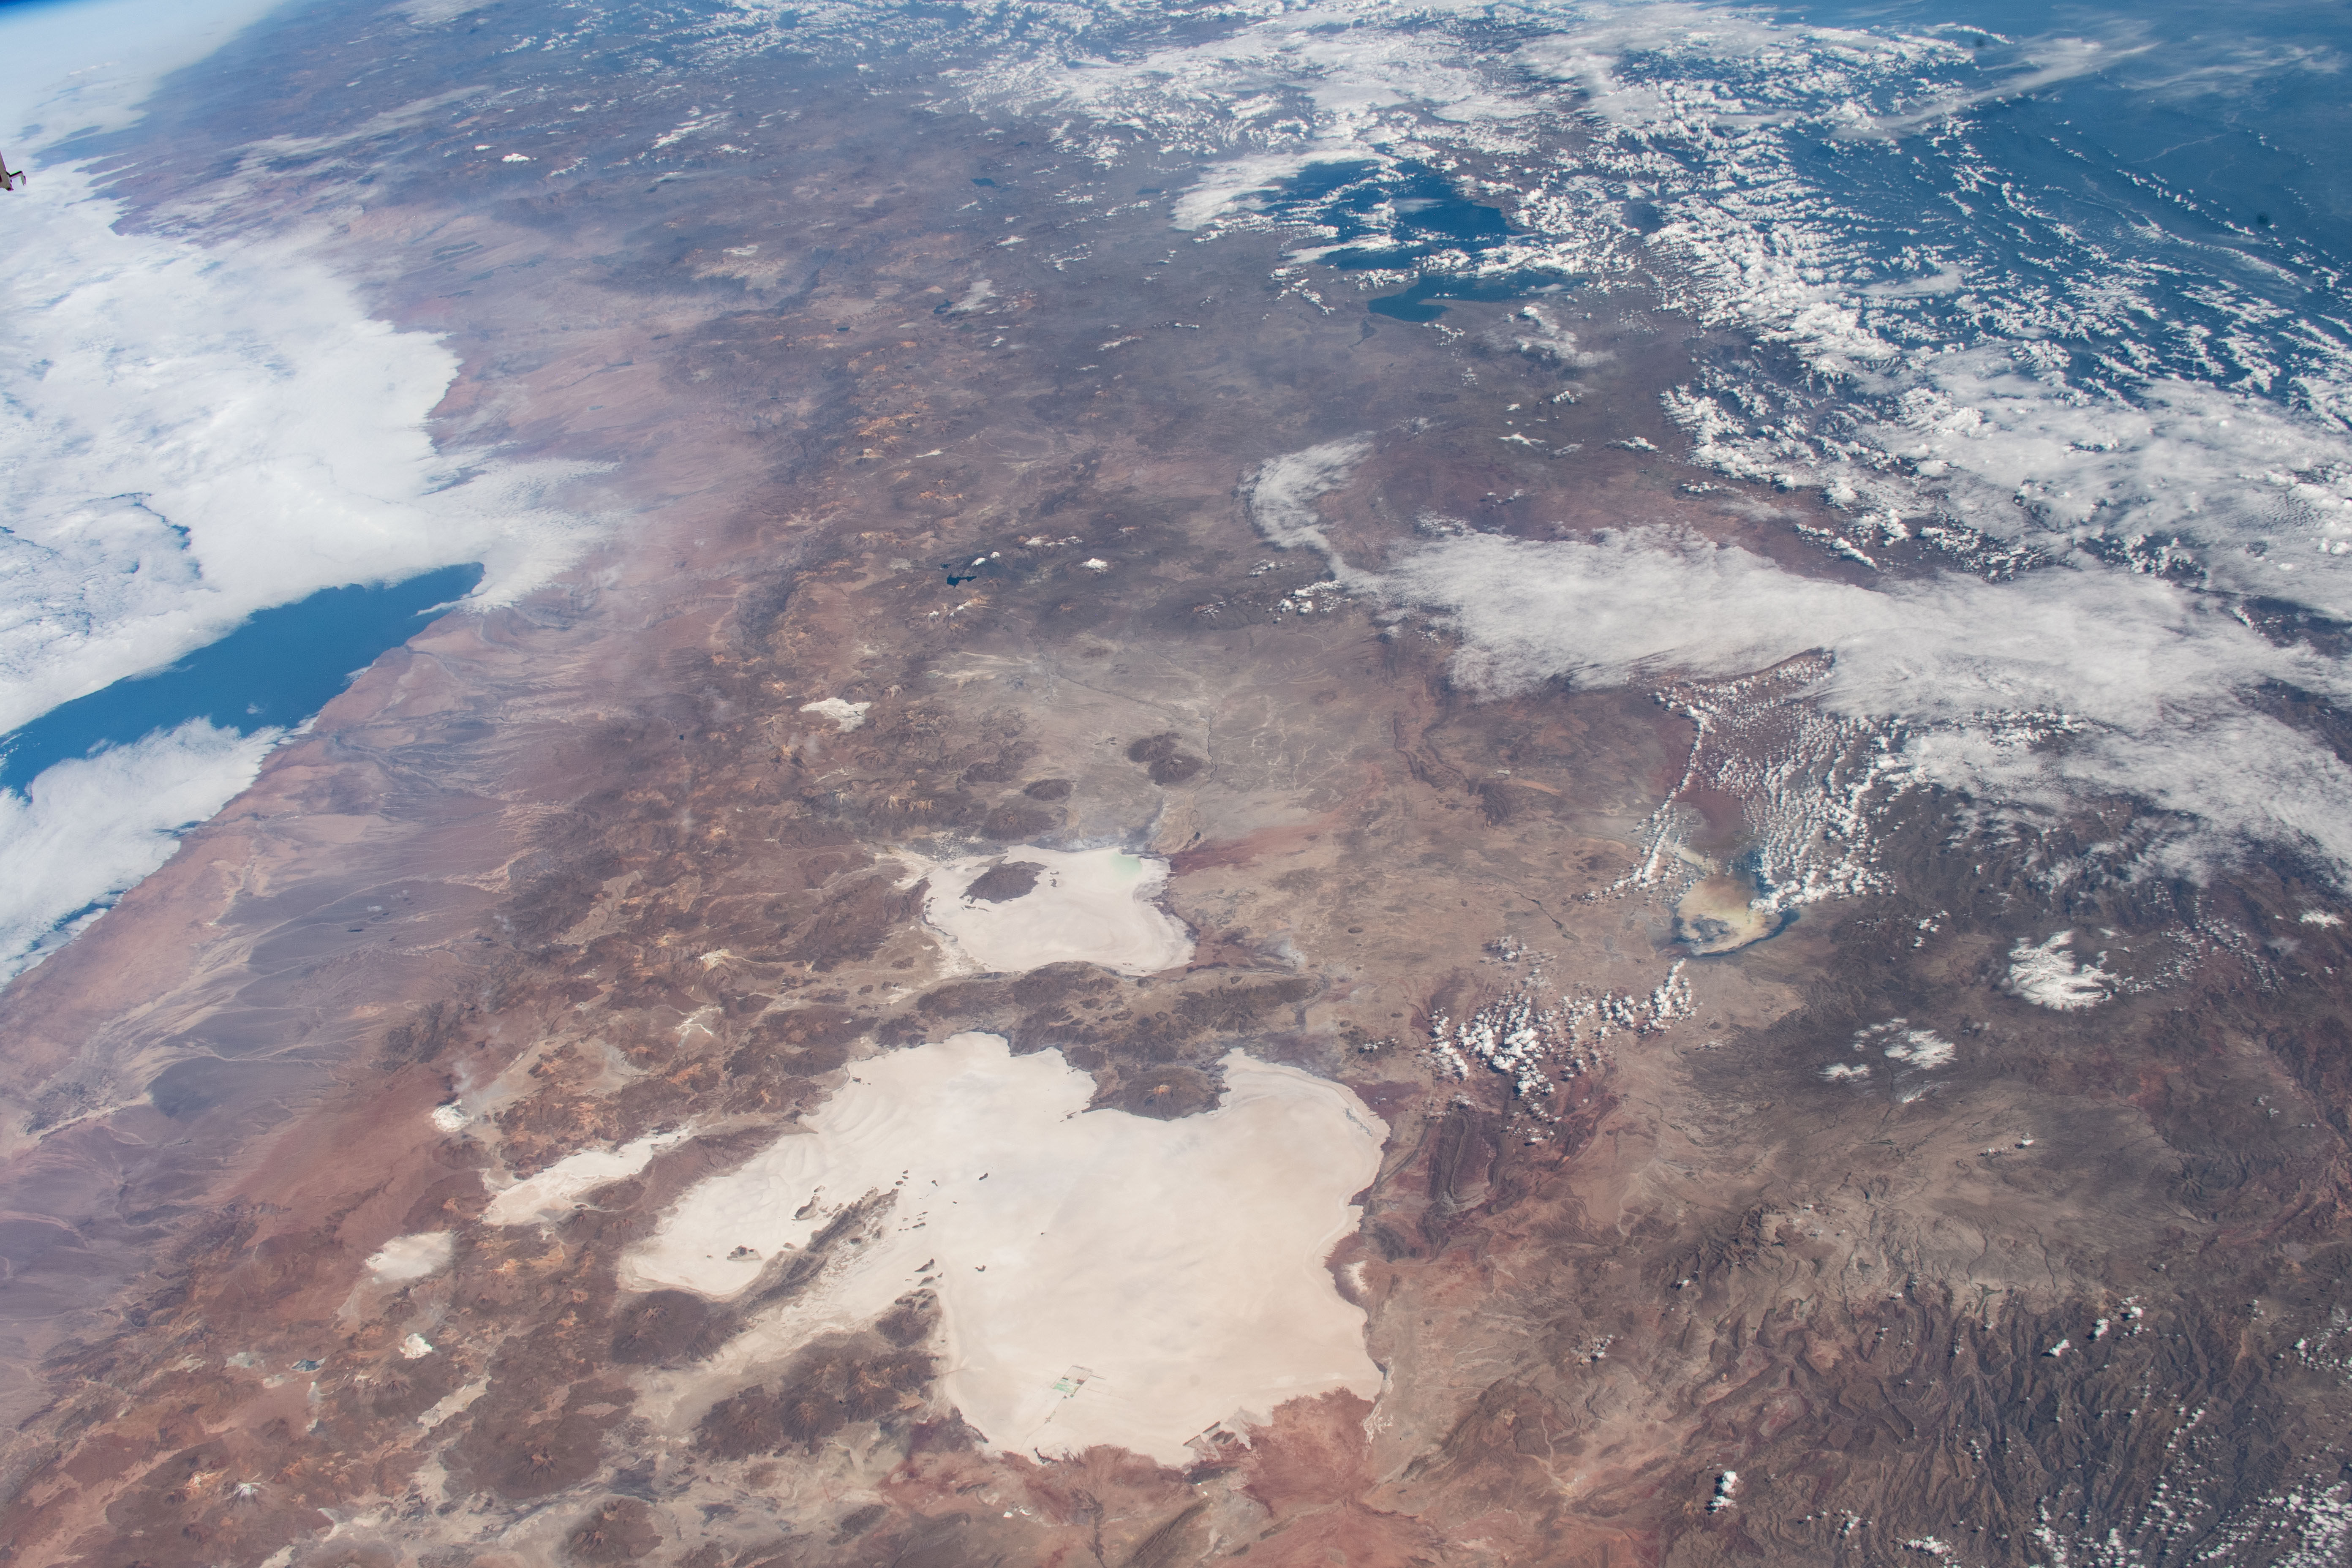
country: BOLIVIA
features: THE ANDES, SALAR DE UYUNI DESERT, CORDILLERA REAL MOUNTAINS, LAKE TITICACA
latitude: -18.5
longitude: -68.0
